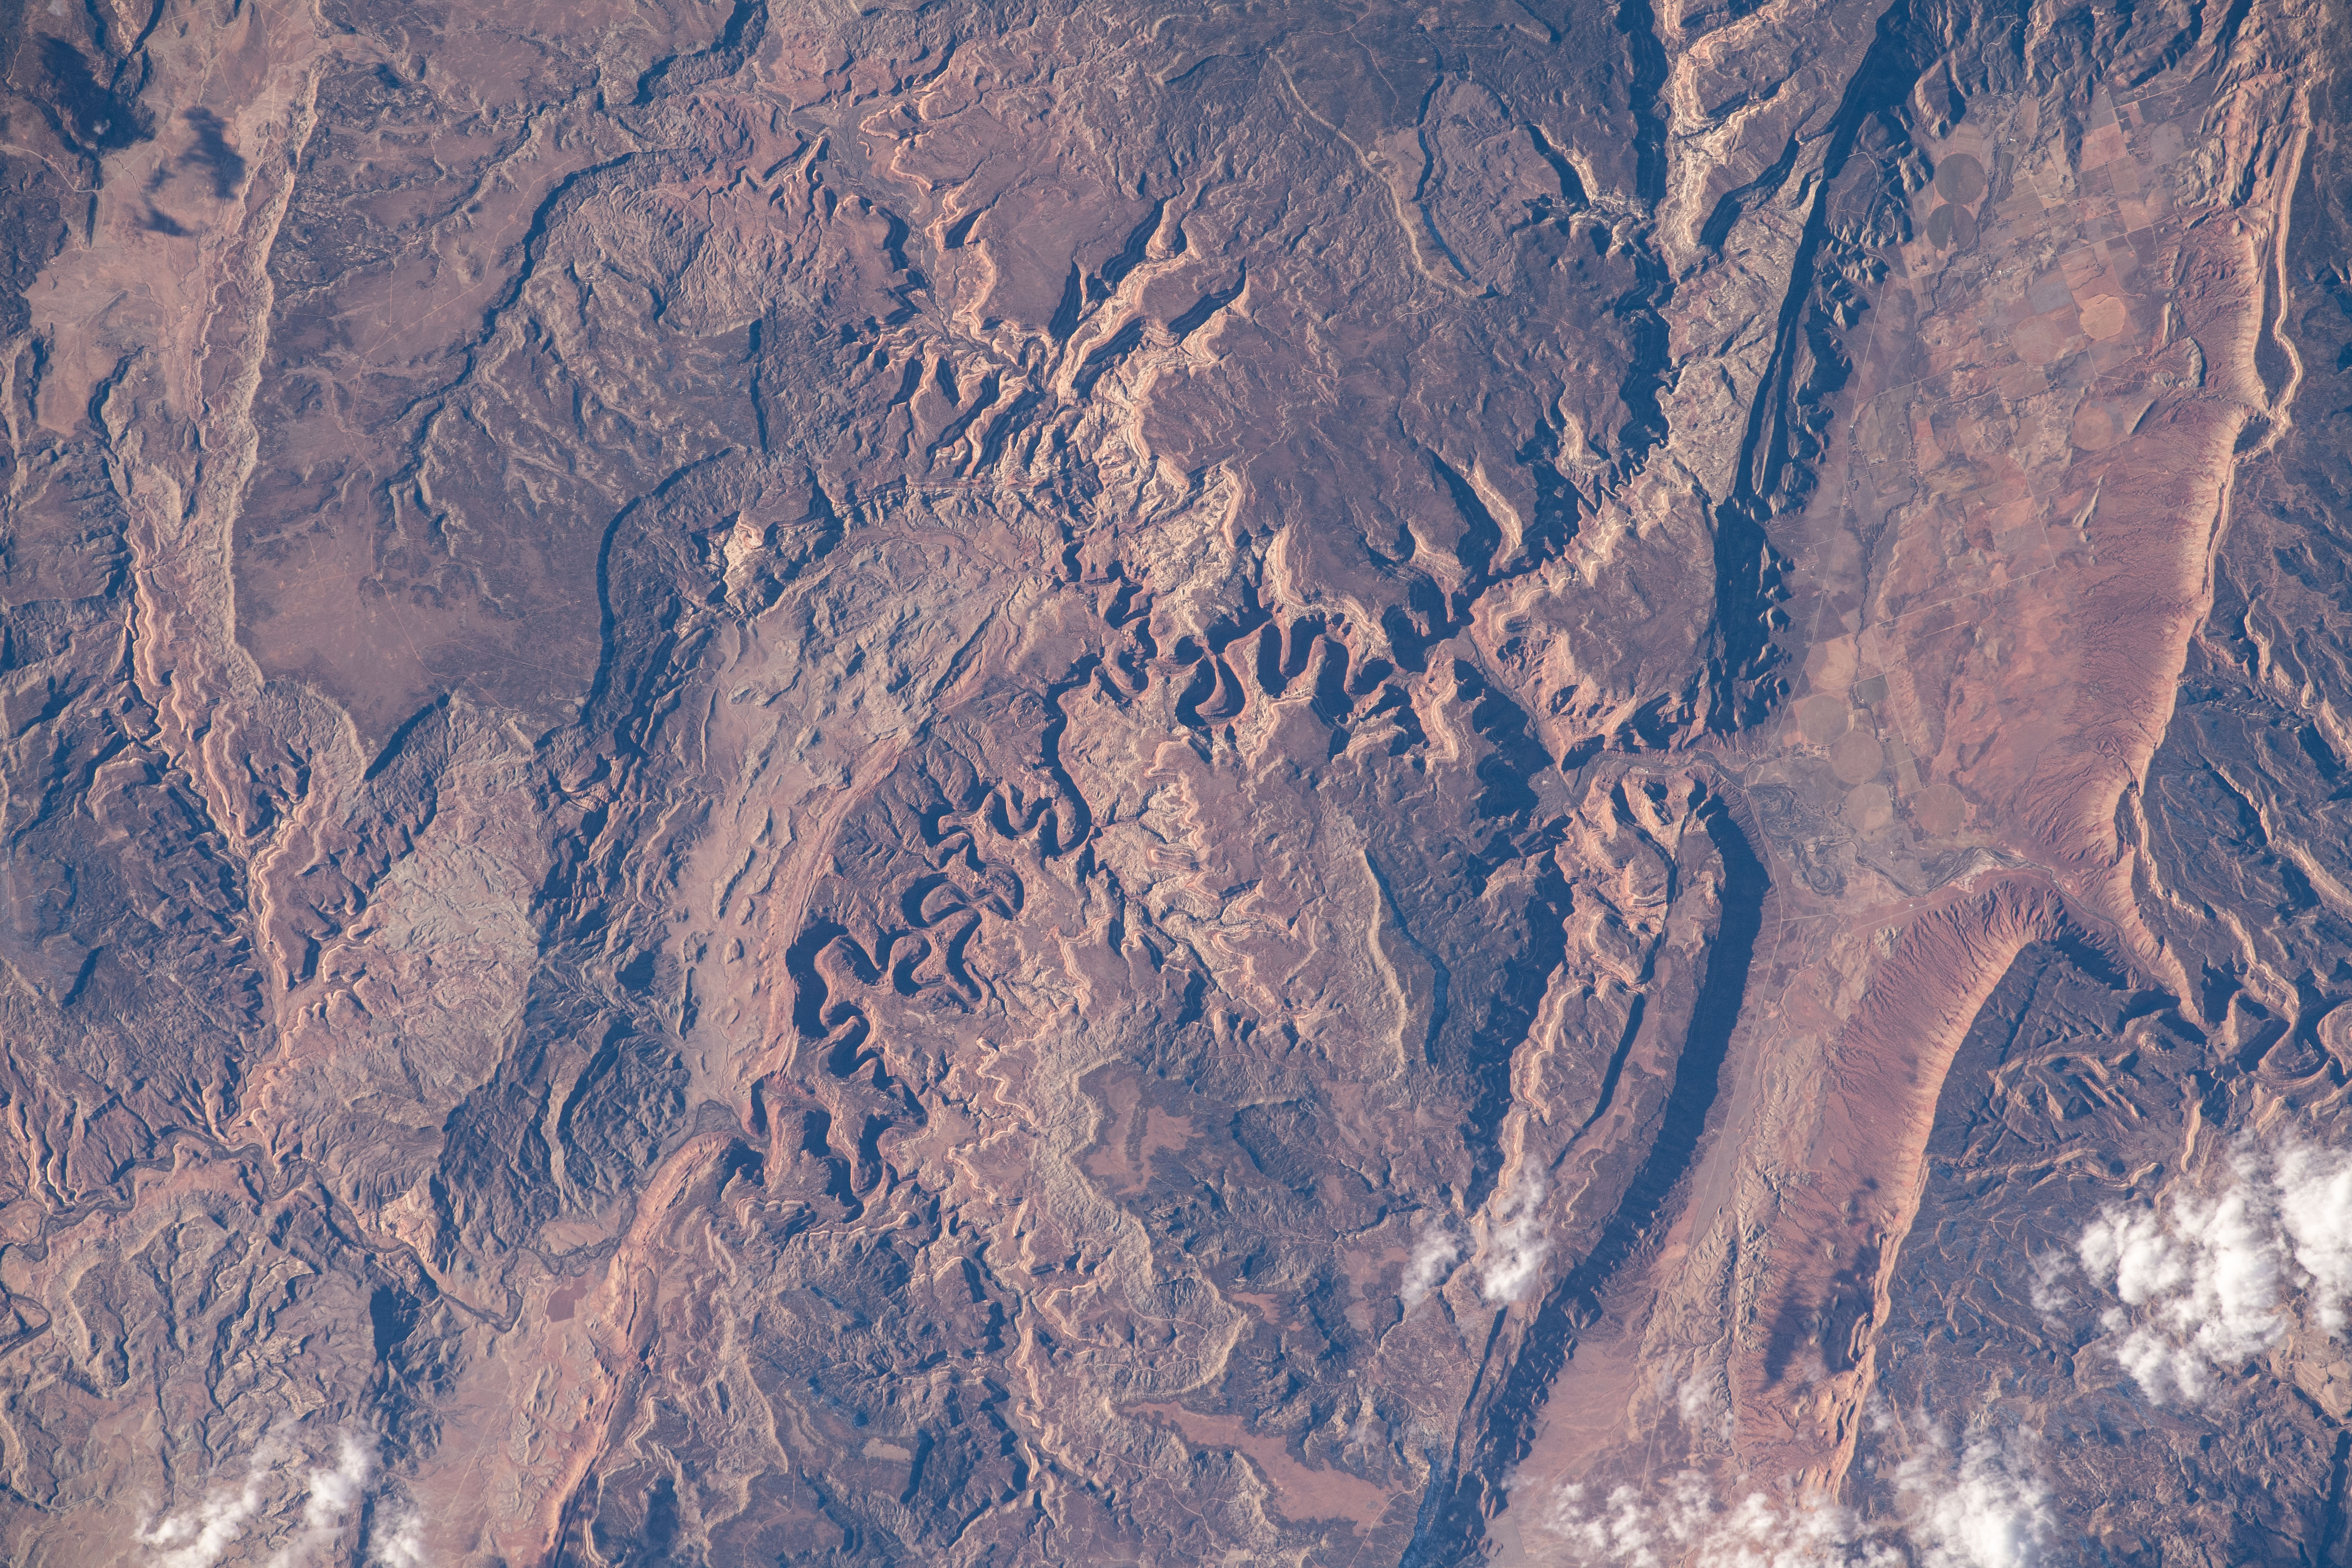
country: USA-COLORADO
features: DOLORES RIVER
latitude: 38.4
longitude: -108.9
